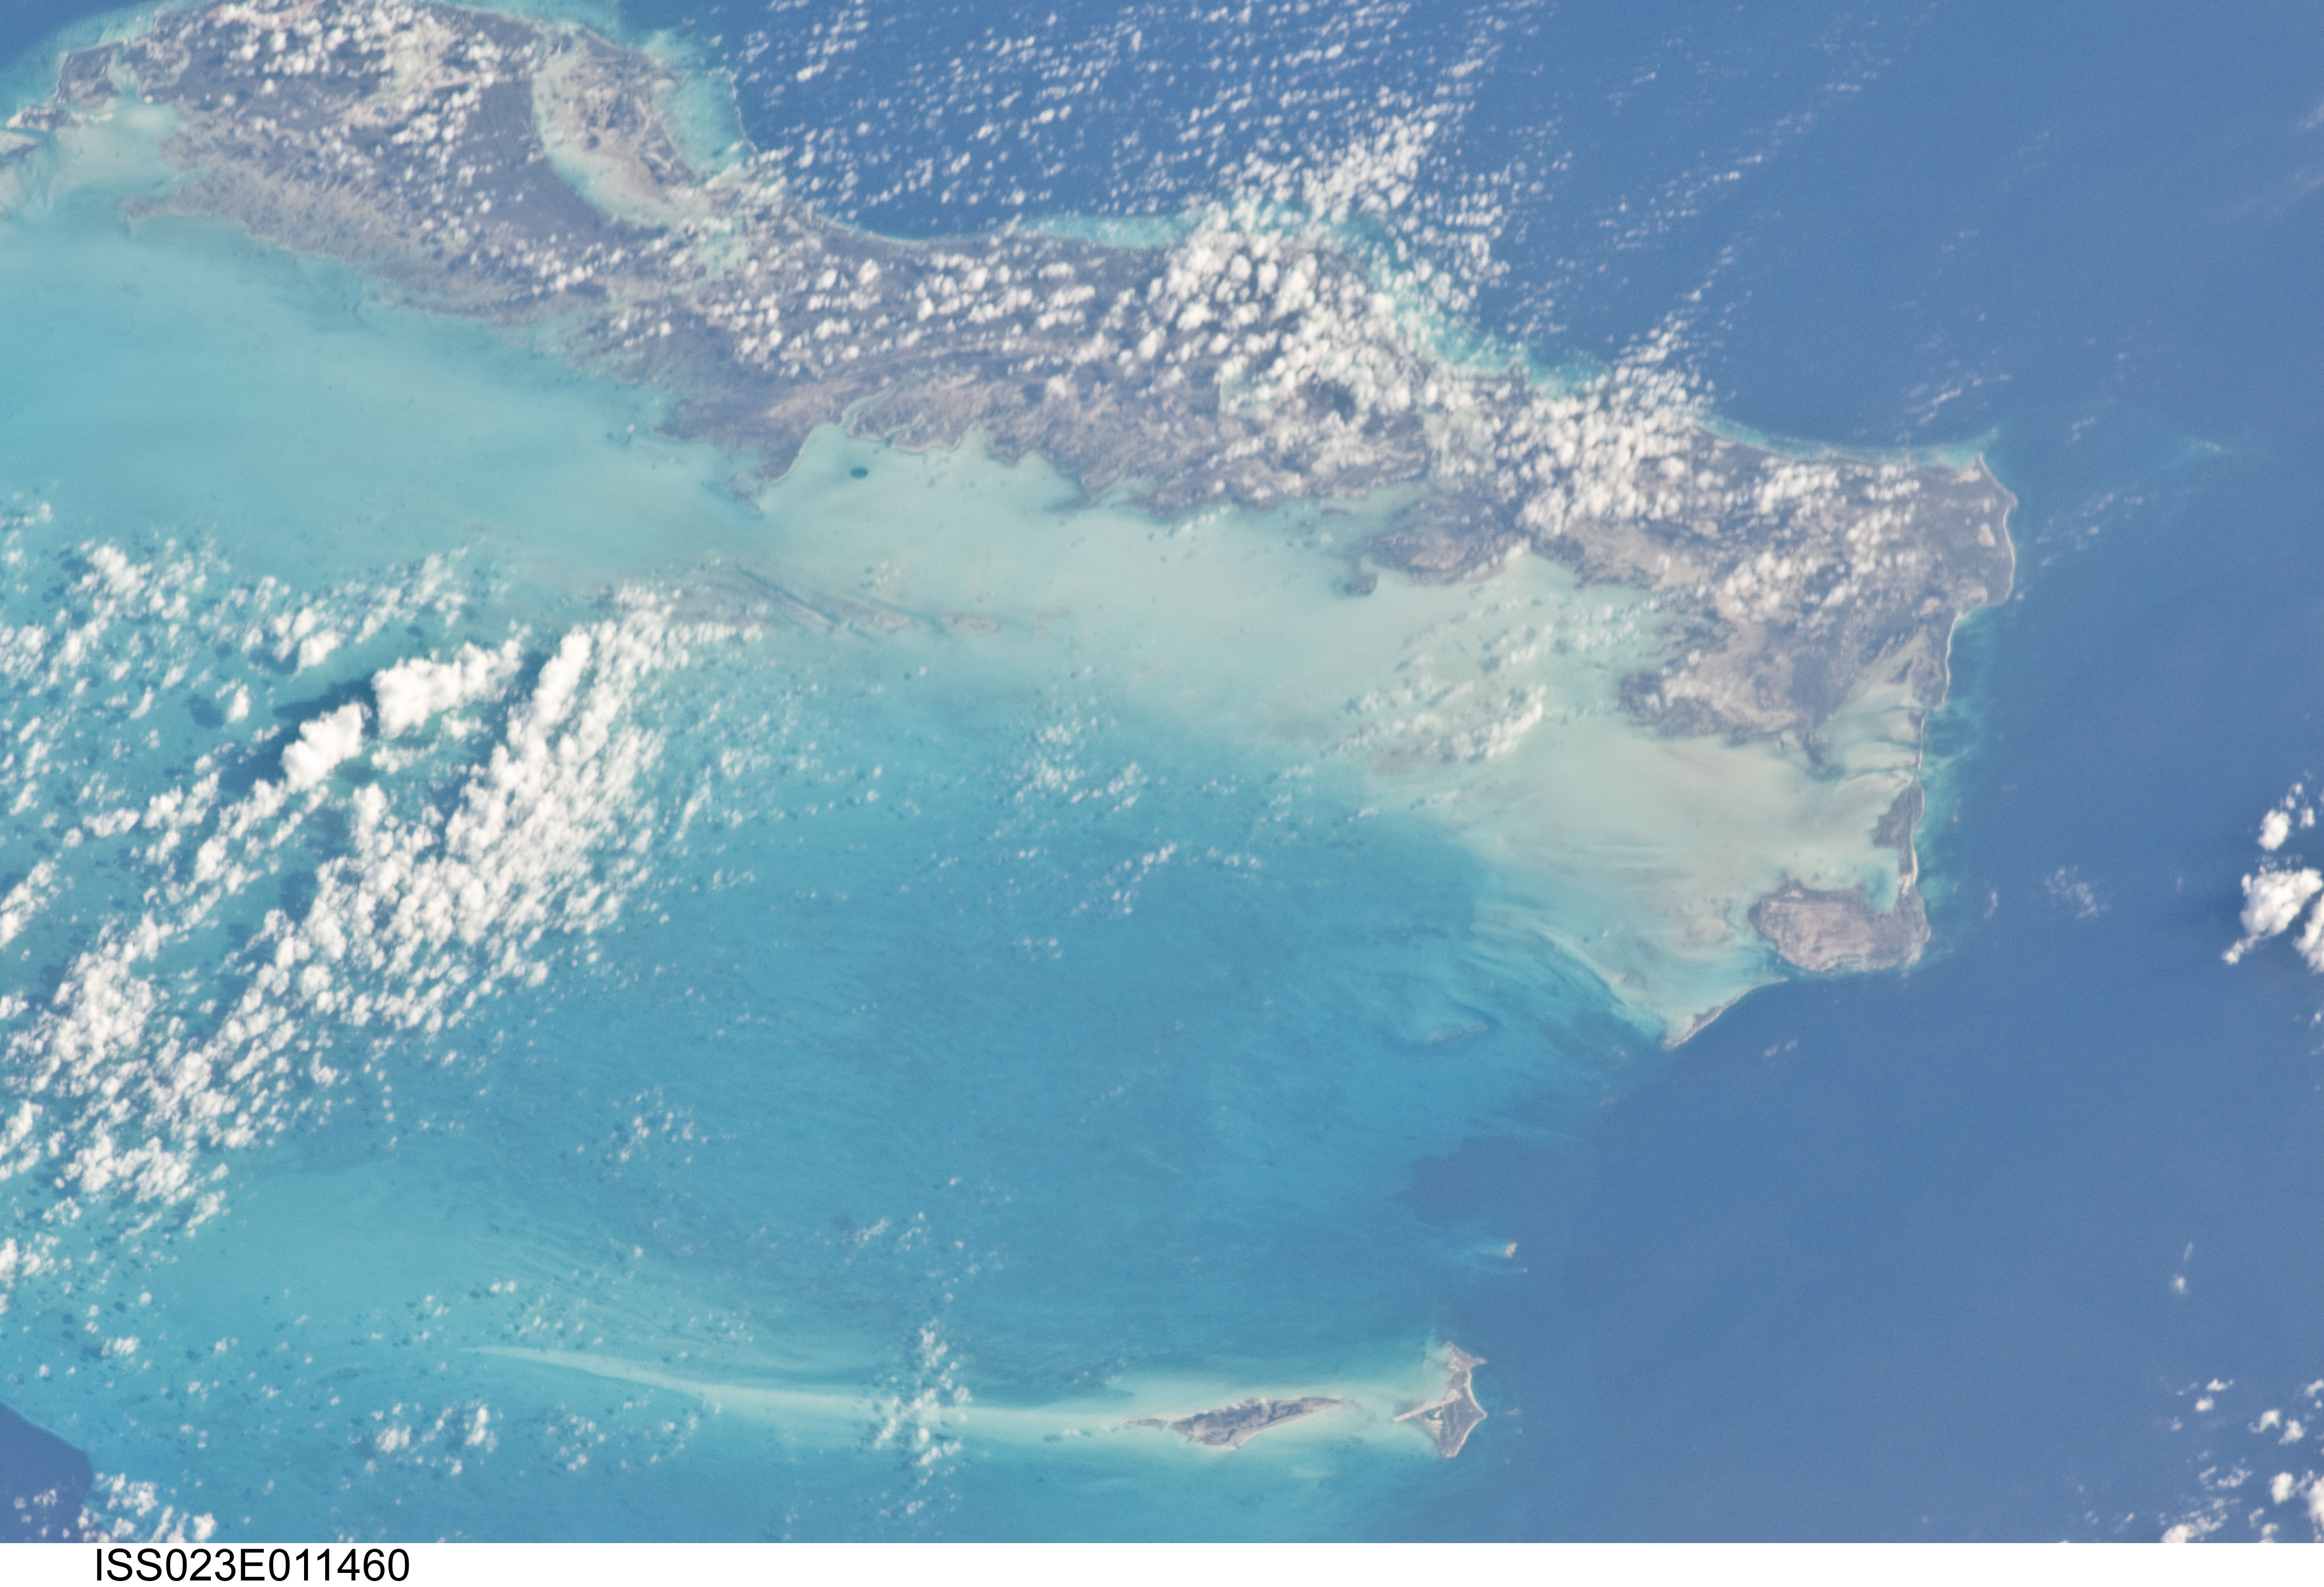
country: TURKS AND CAICOS IS.
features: CAICOS I., AMBERGRIS CAYS, BANK
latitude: 21.5
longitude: -71.7
